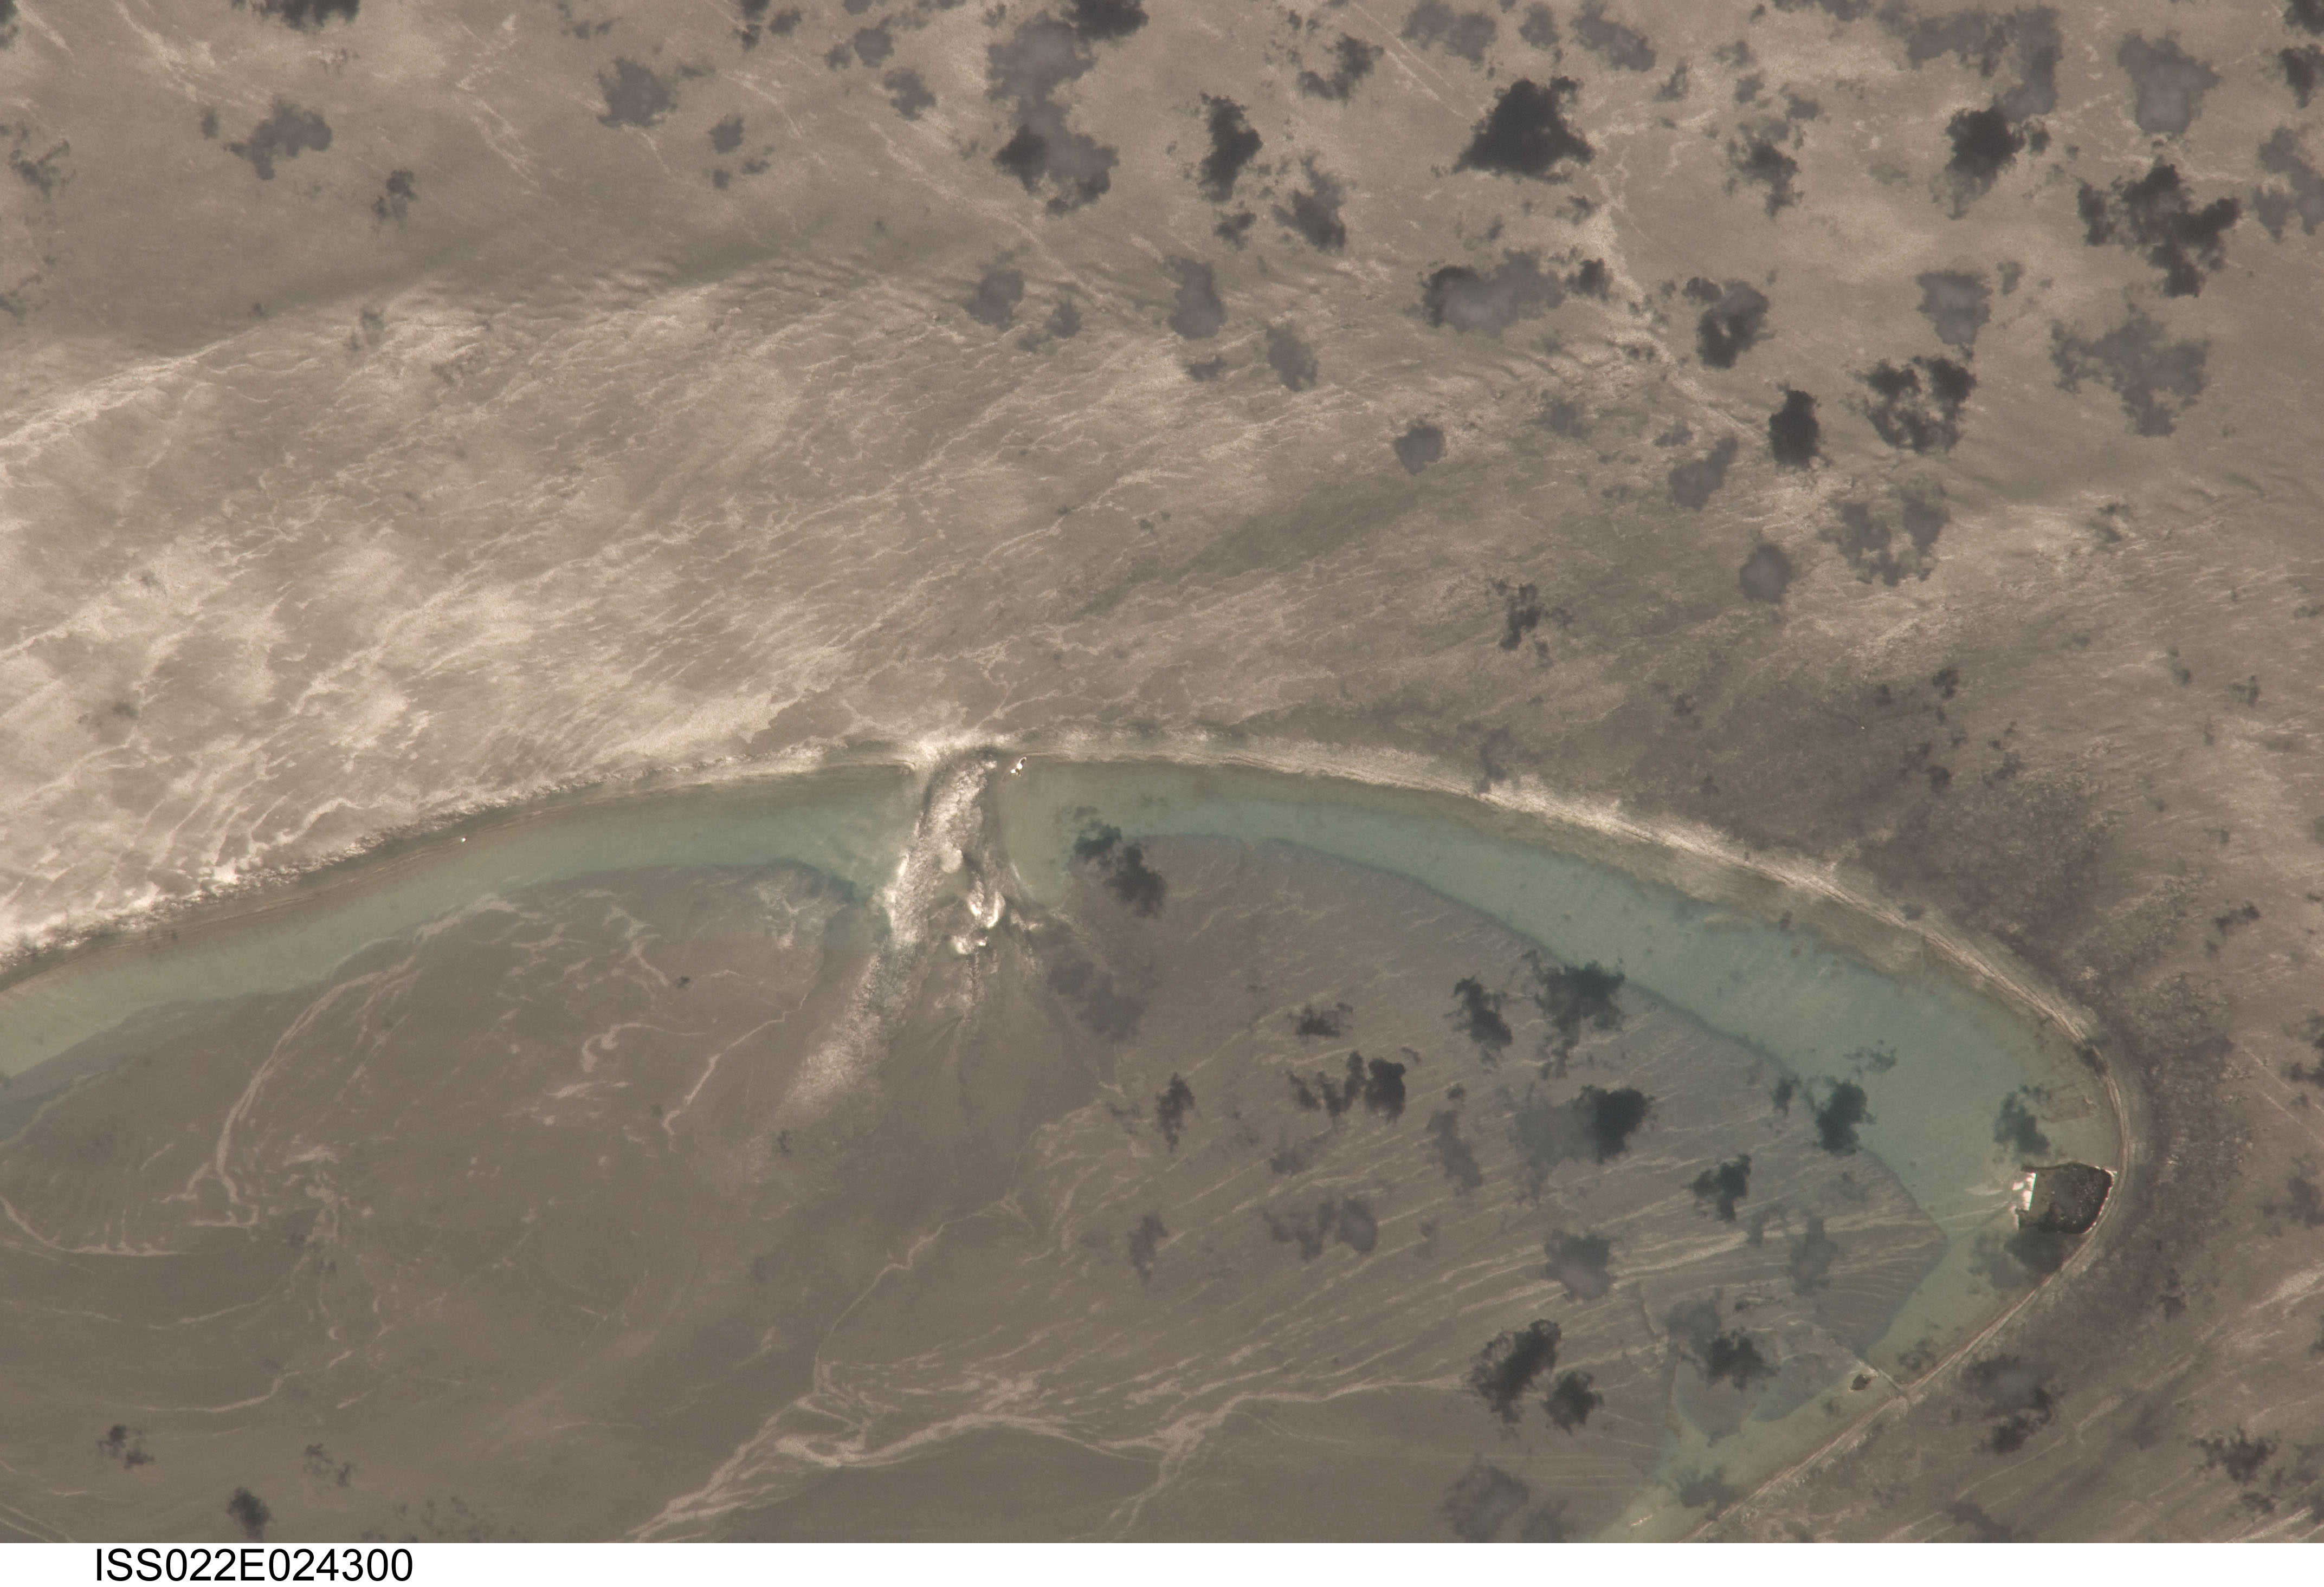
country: MALDIVES
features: MALE ATOLL ISLETS, SUNGLINT
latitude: 4.8
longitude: 73.5
